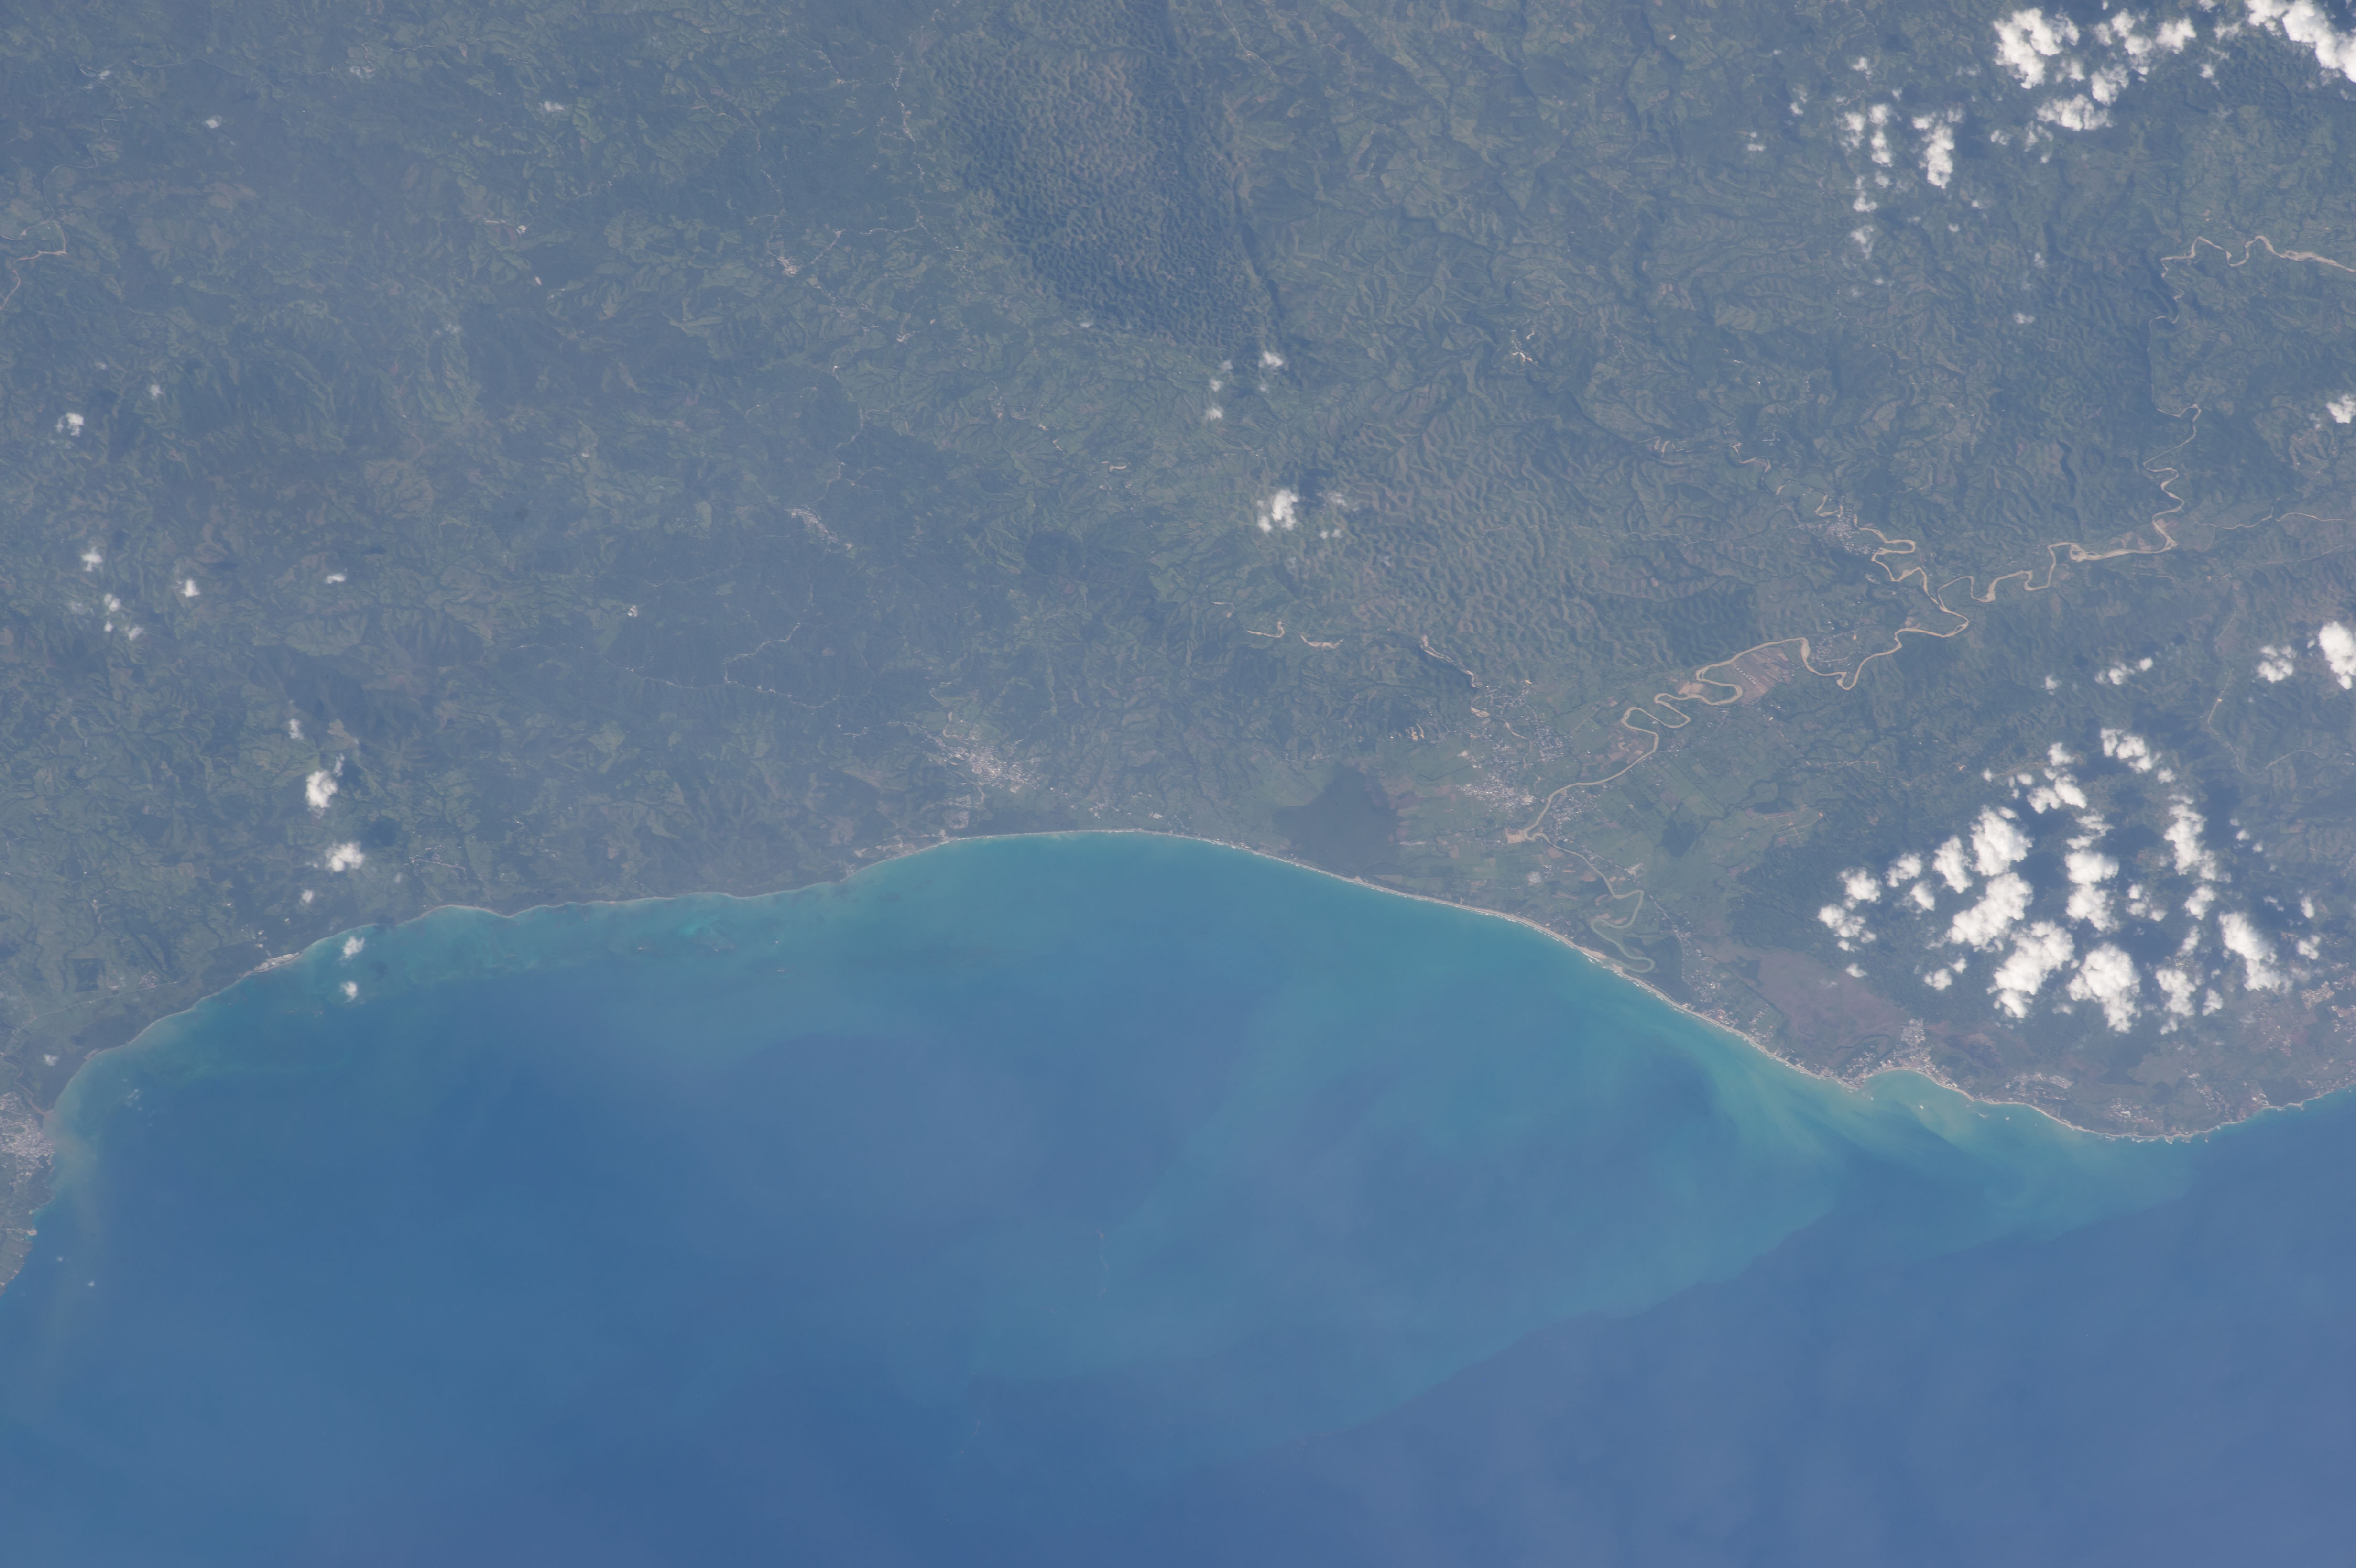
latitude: 19.6
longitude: -70.3
